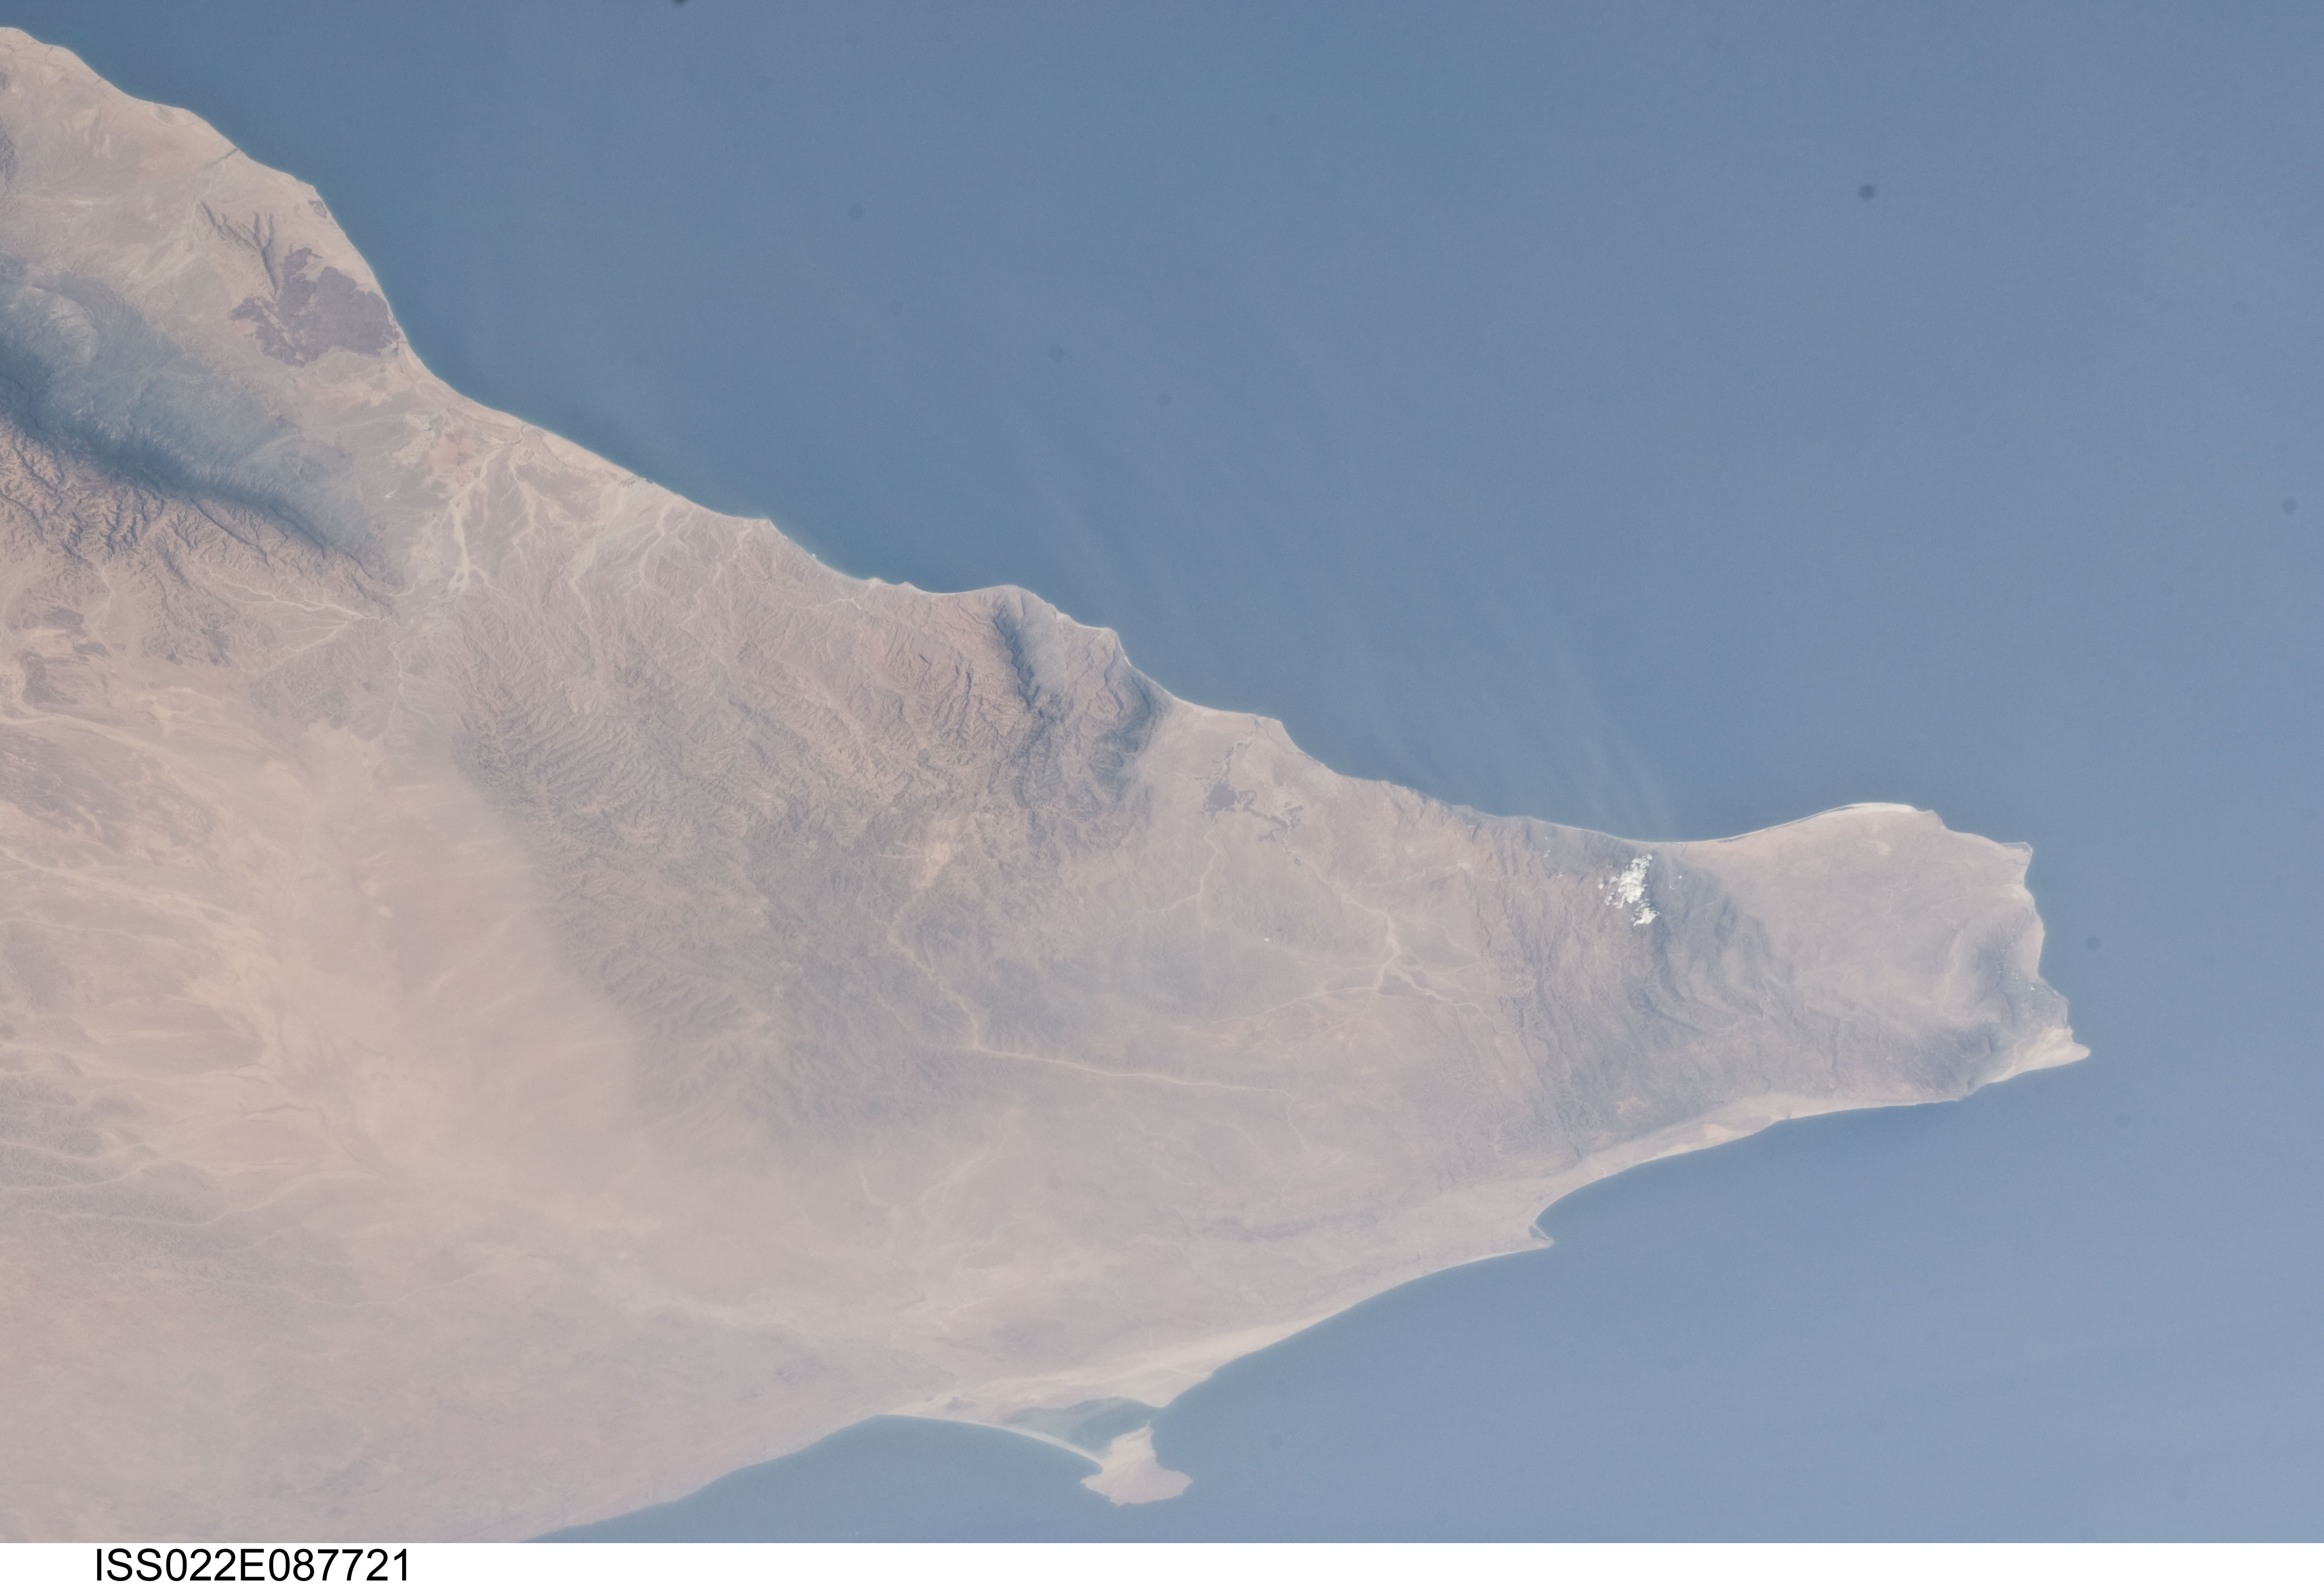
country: SOMALIA
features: CAPE AANTAARA, C. XAMAR, C. CALUULA, C. CASEYR, C. BINNA, C. XAAFUUN, MTS.
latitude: 11.0
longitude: 50.0
